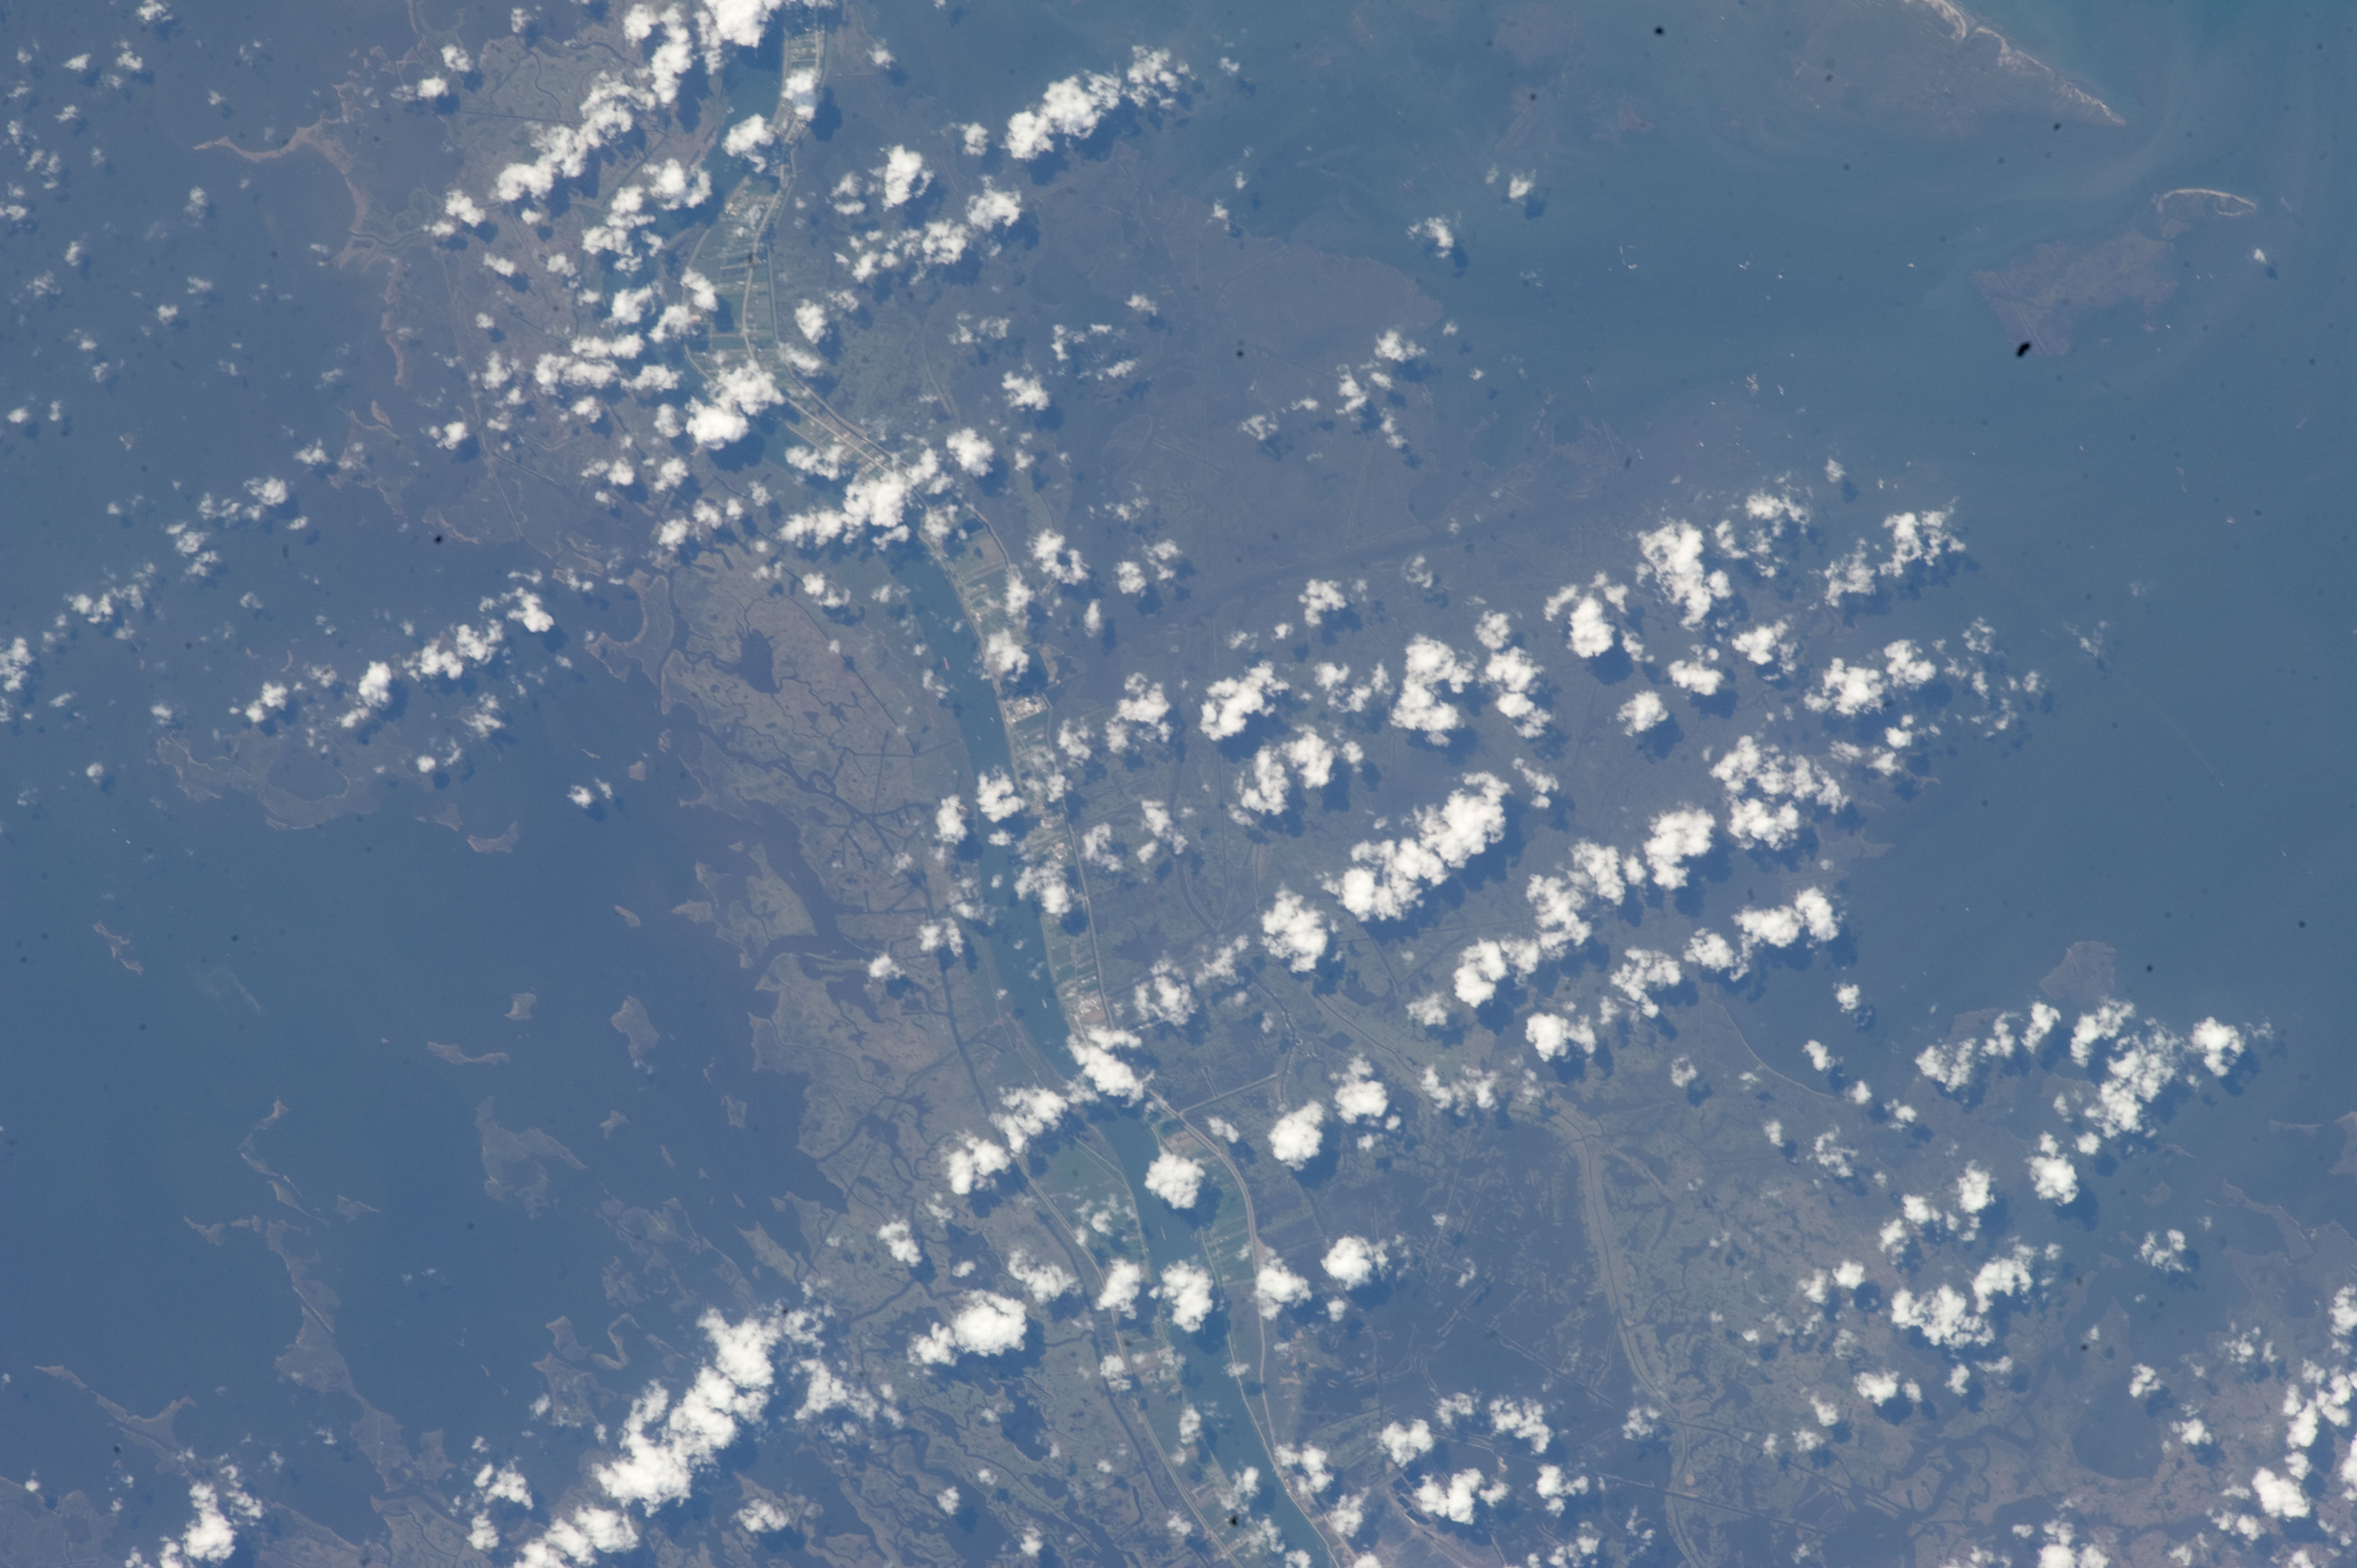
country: USA-LOUISIANA
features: MISSISSIPPI R., WETLAND, PORT SULPHUR
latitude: 29.5
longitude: -89.8
